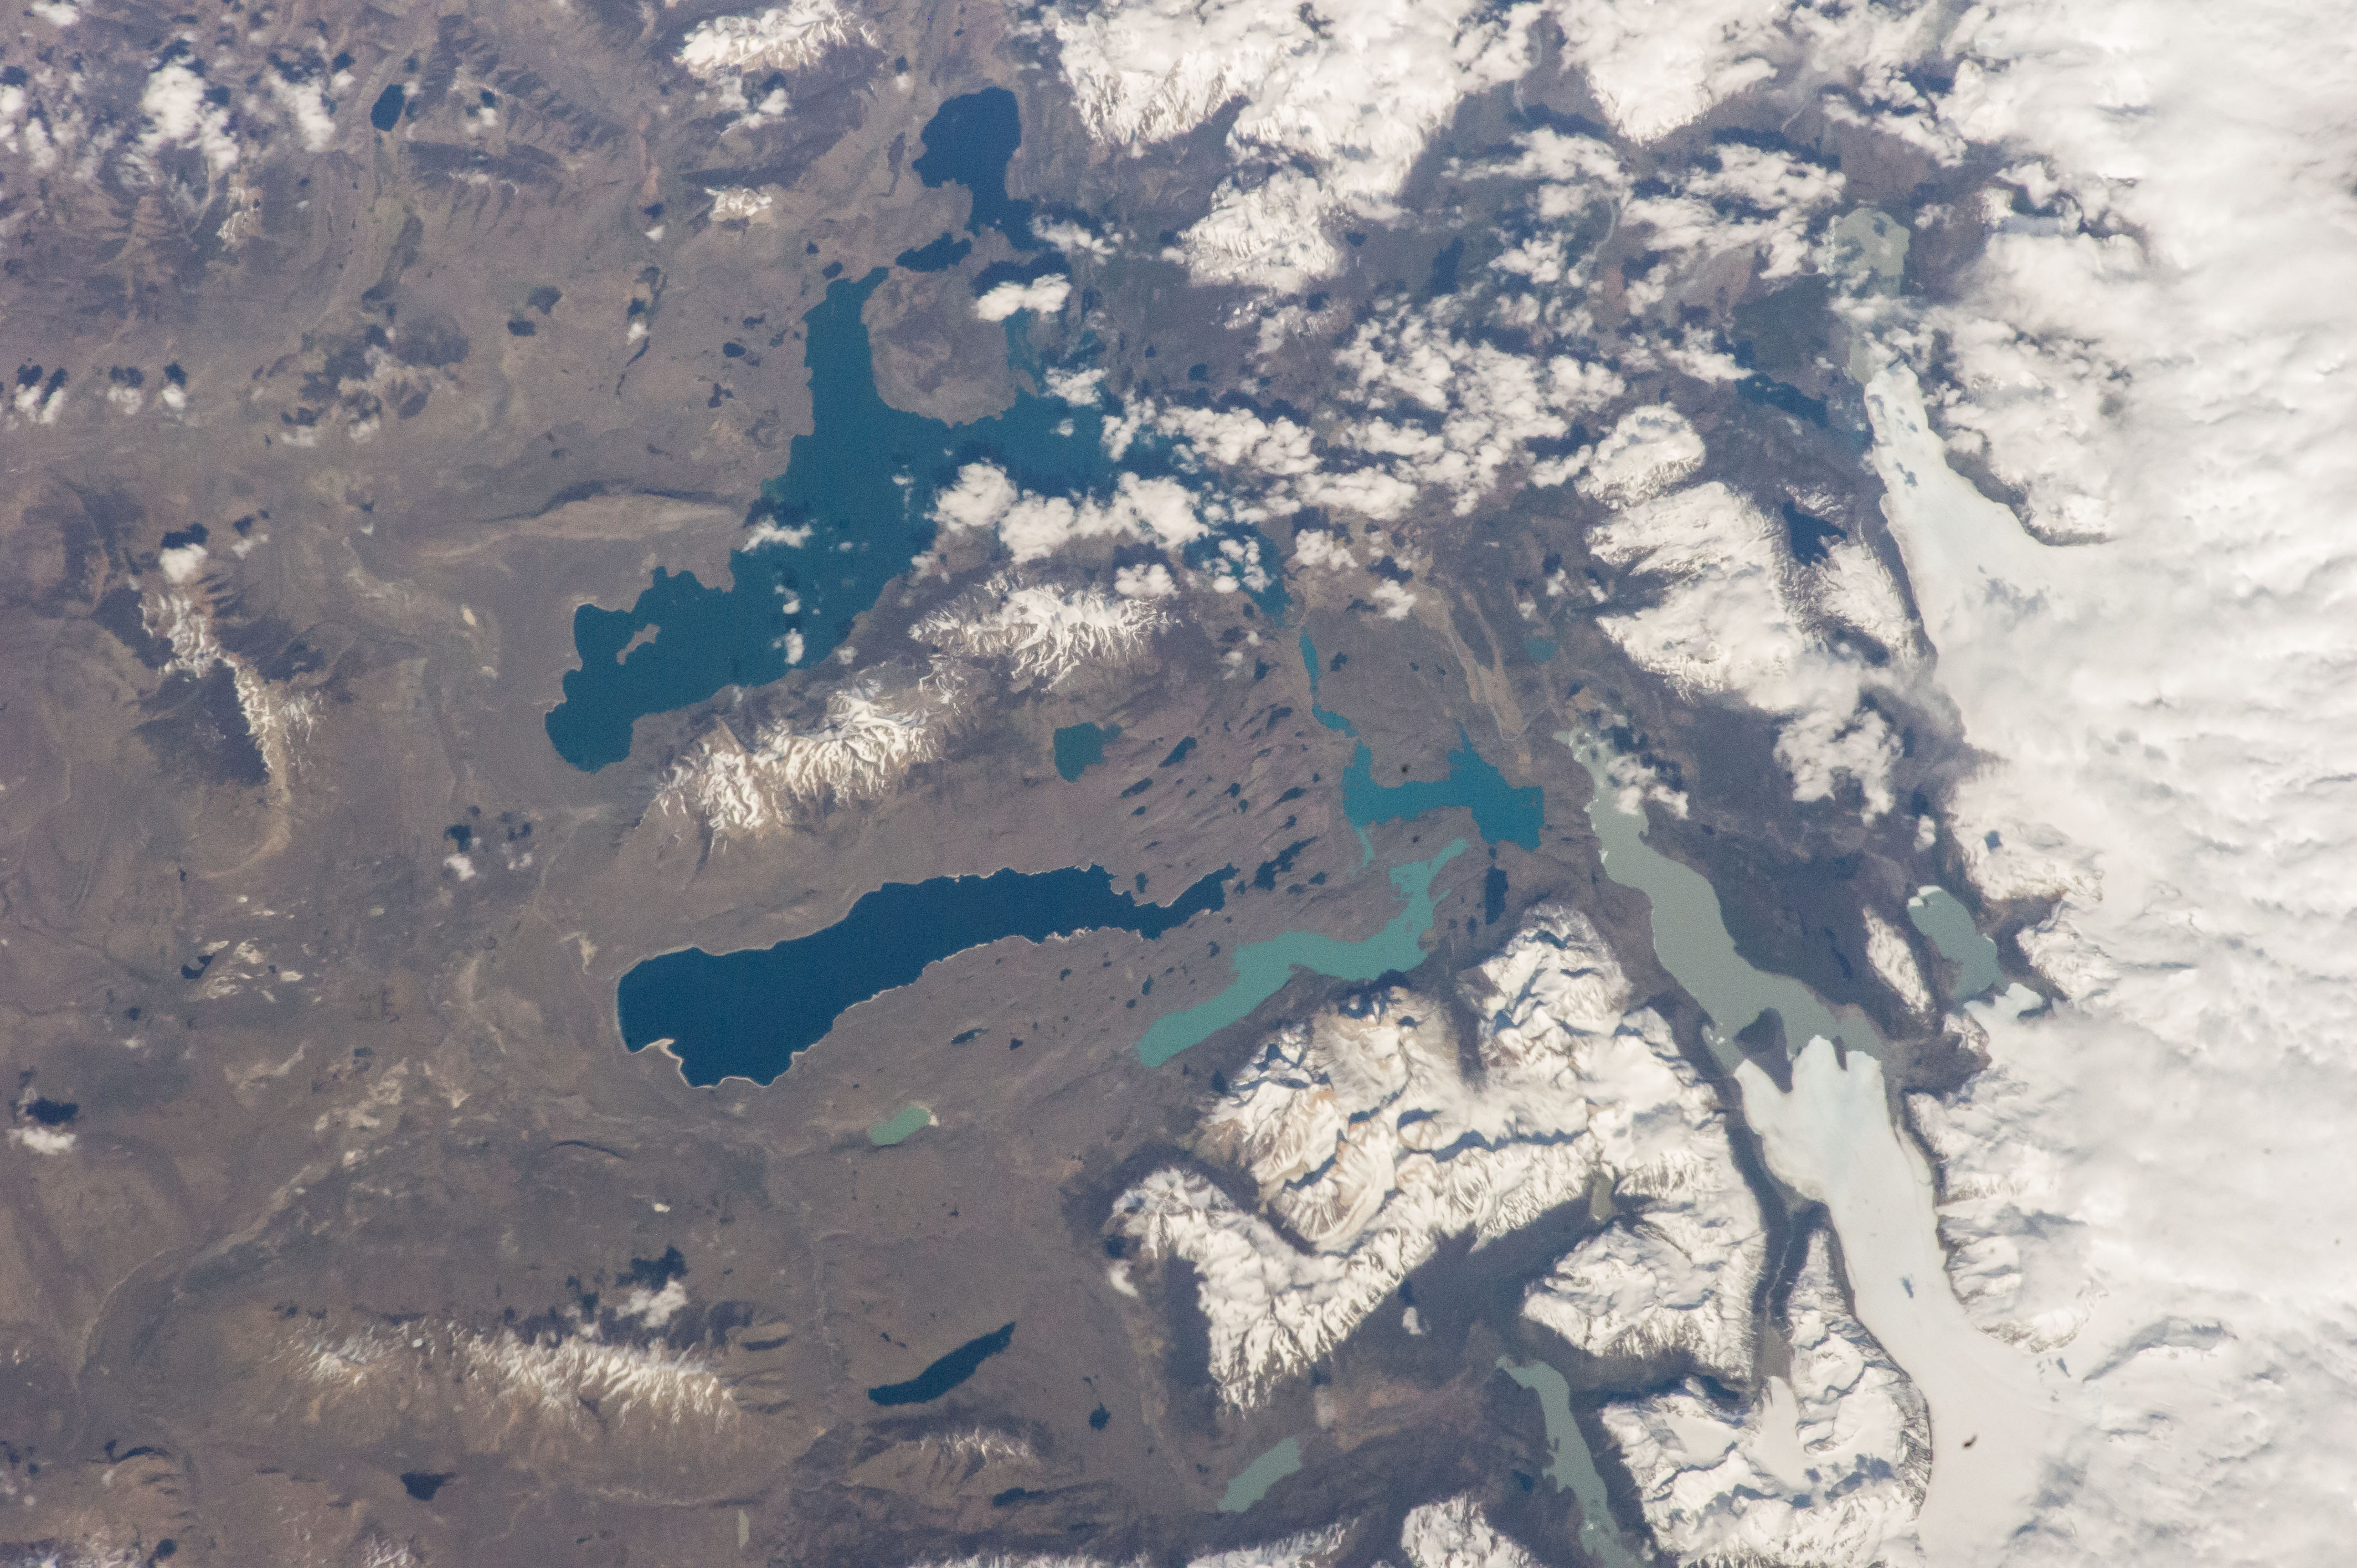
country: CHILE
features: S. ANDES
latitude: -51.1
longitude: -72.9
